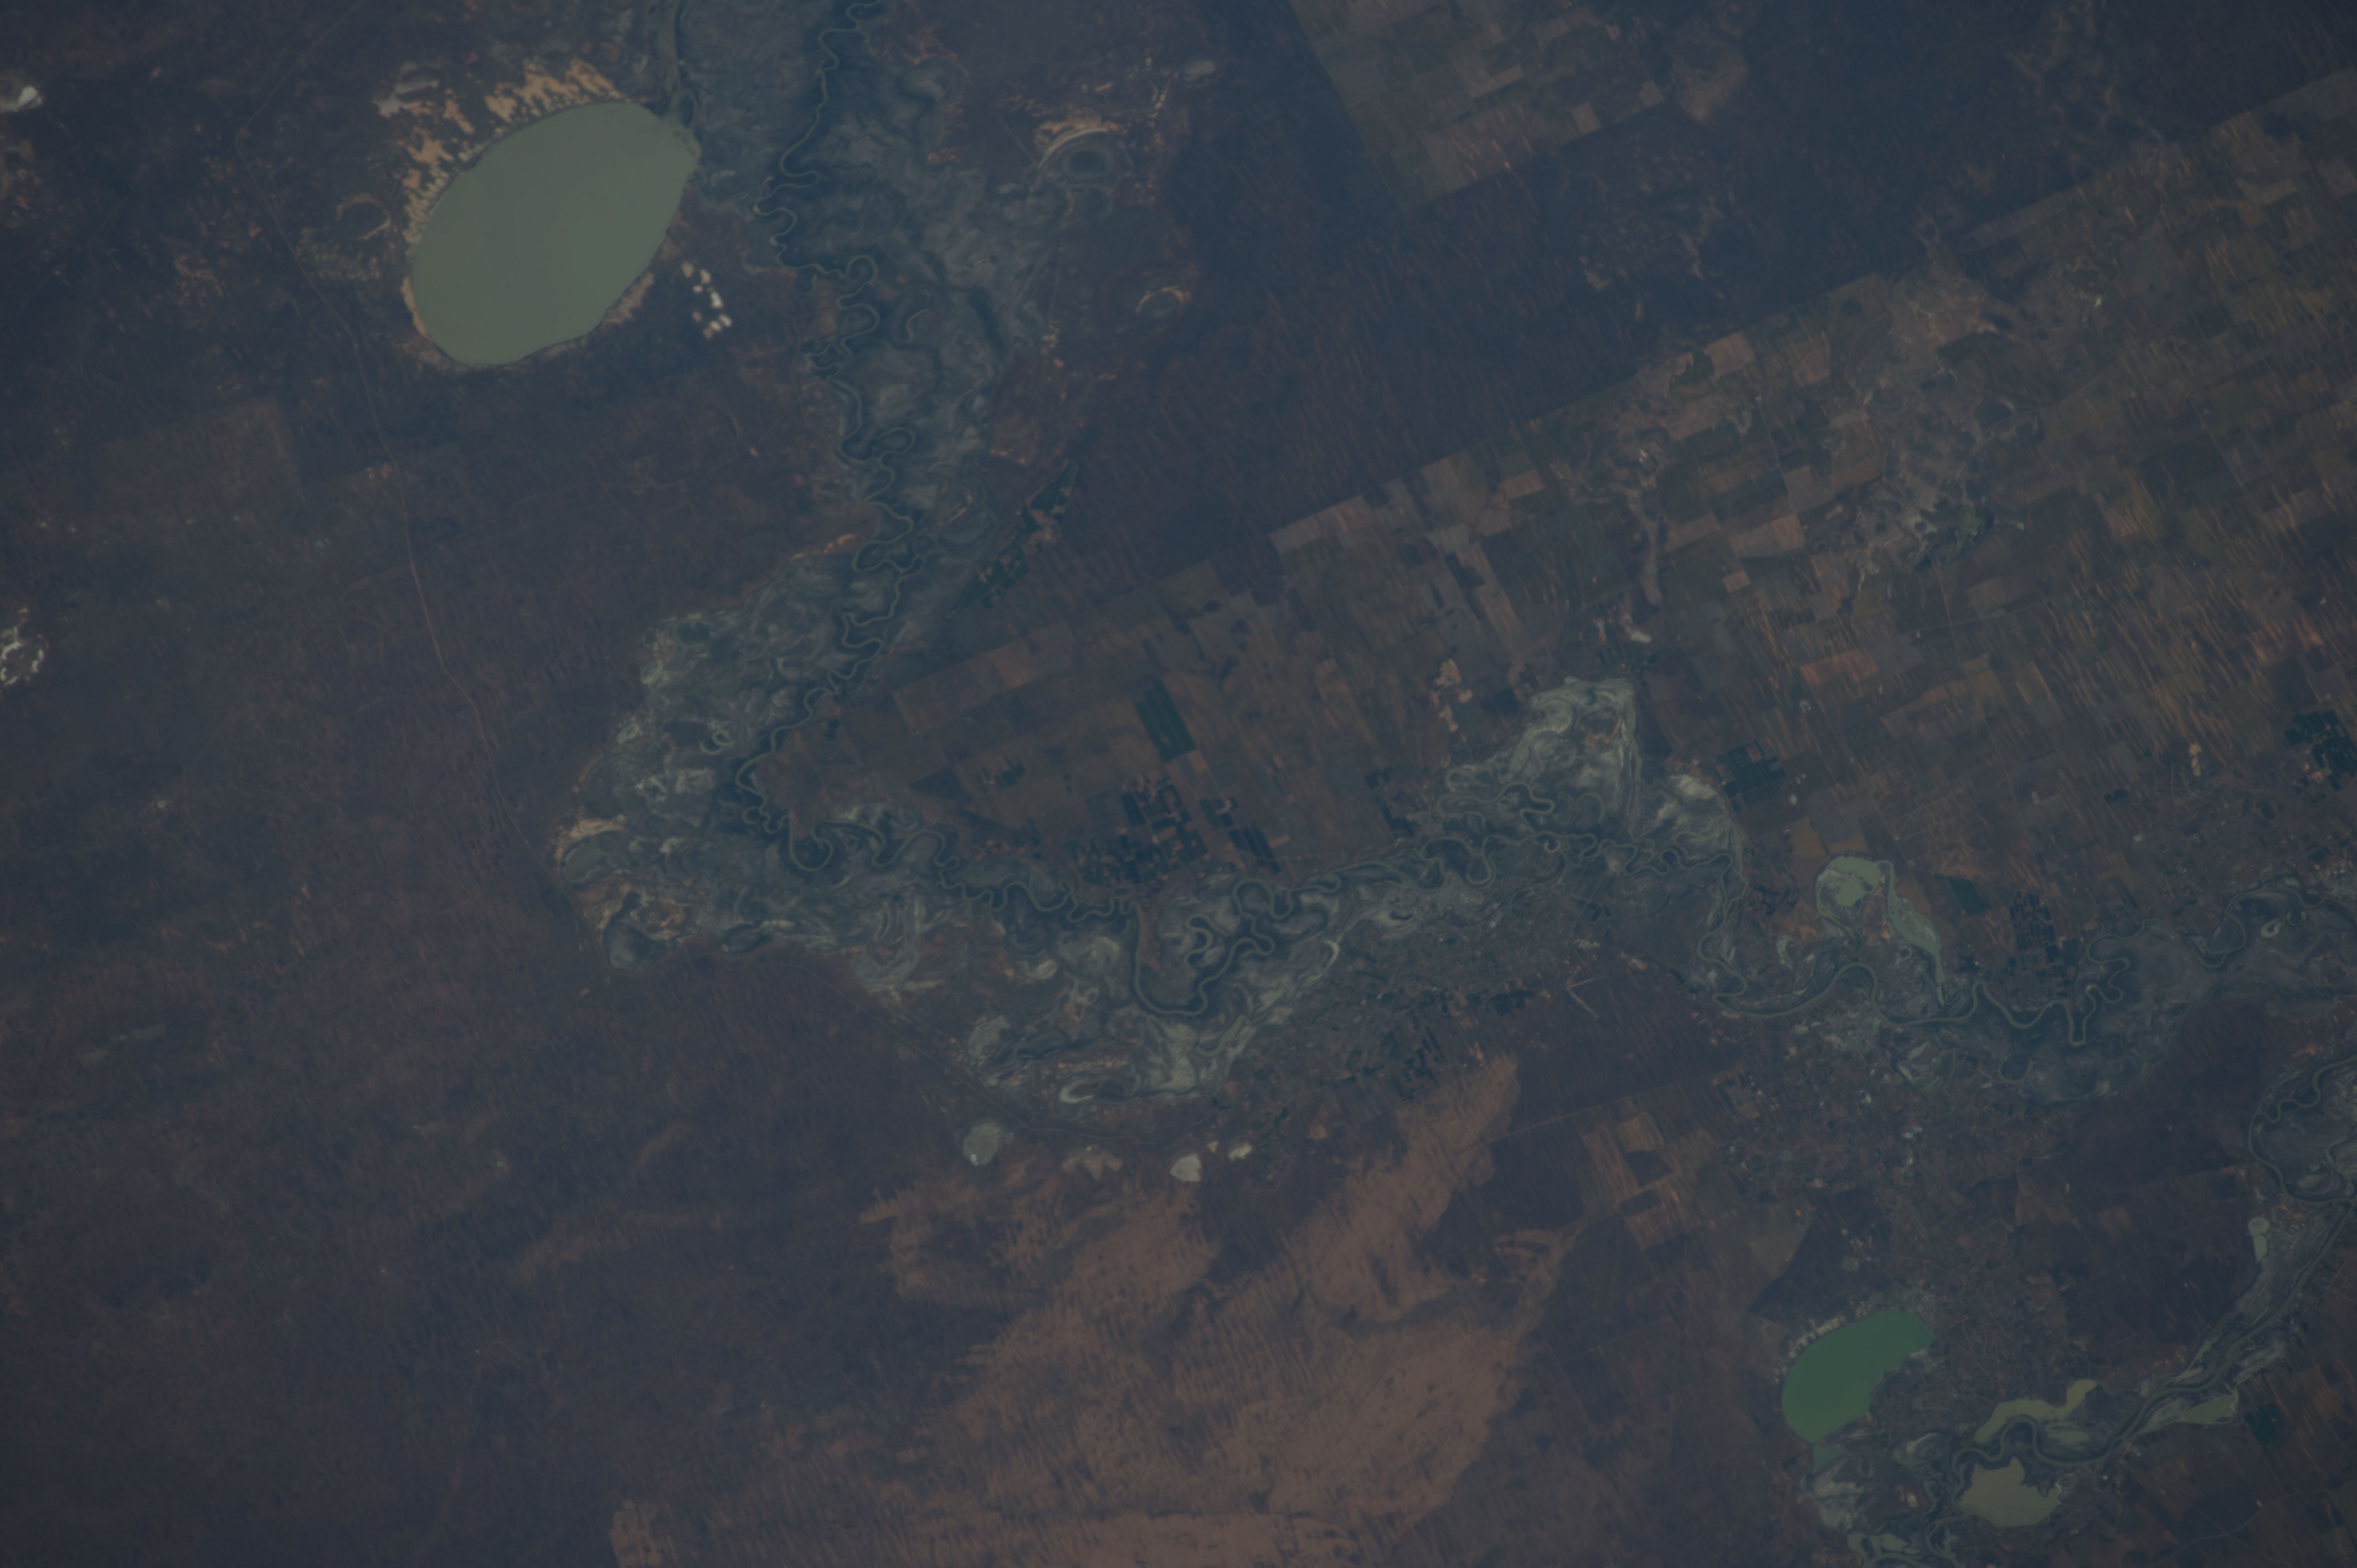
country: AUSTRALIA-SA
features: L. VICTORIA, MURRAY R., L. BONNEY, WACHTELS LAG., AGR.
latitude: -34.1
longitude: 140.8
